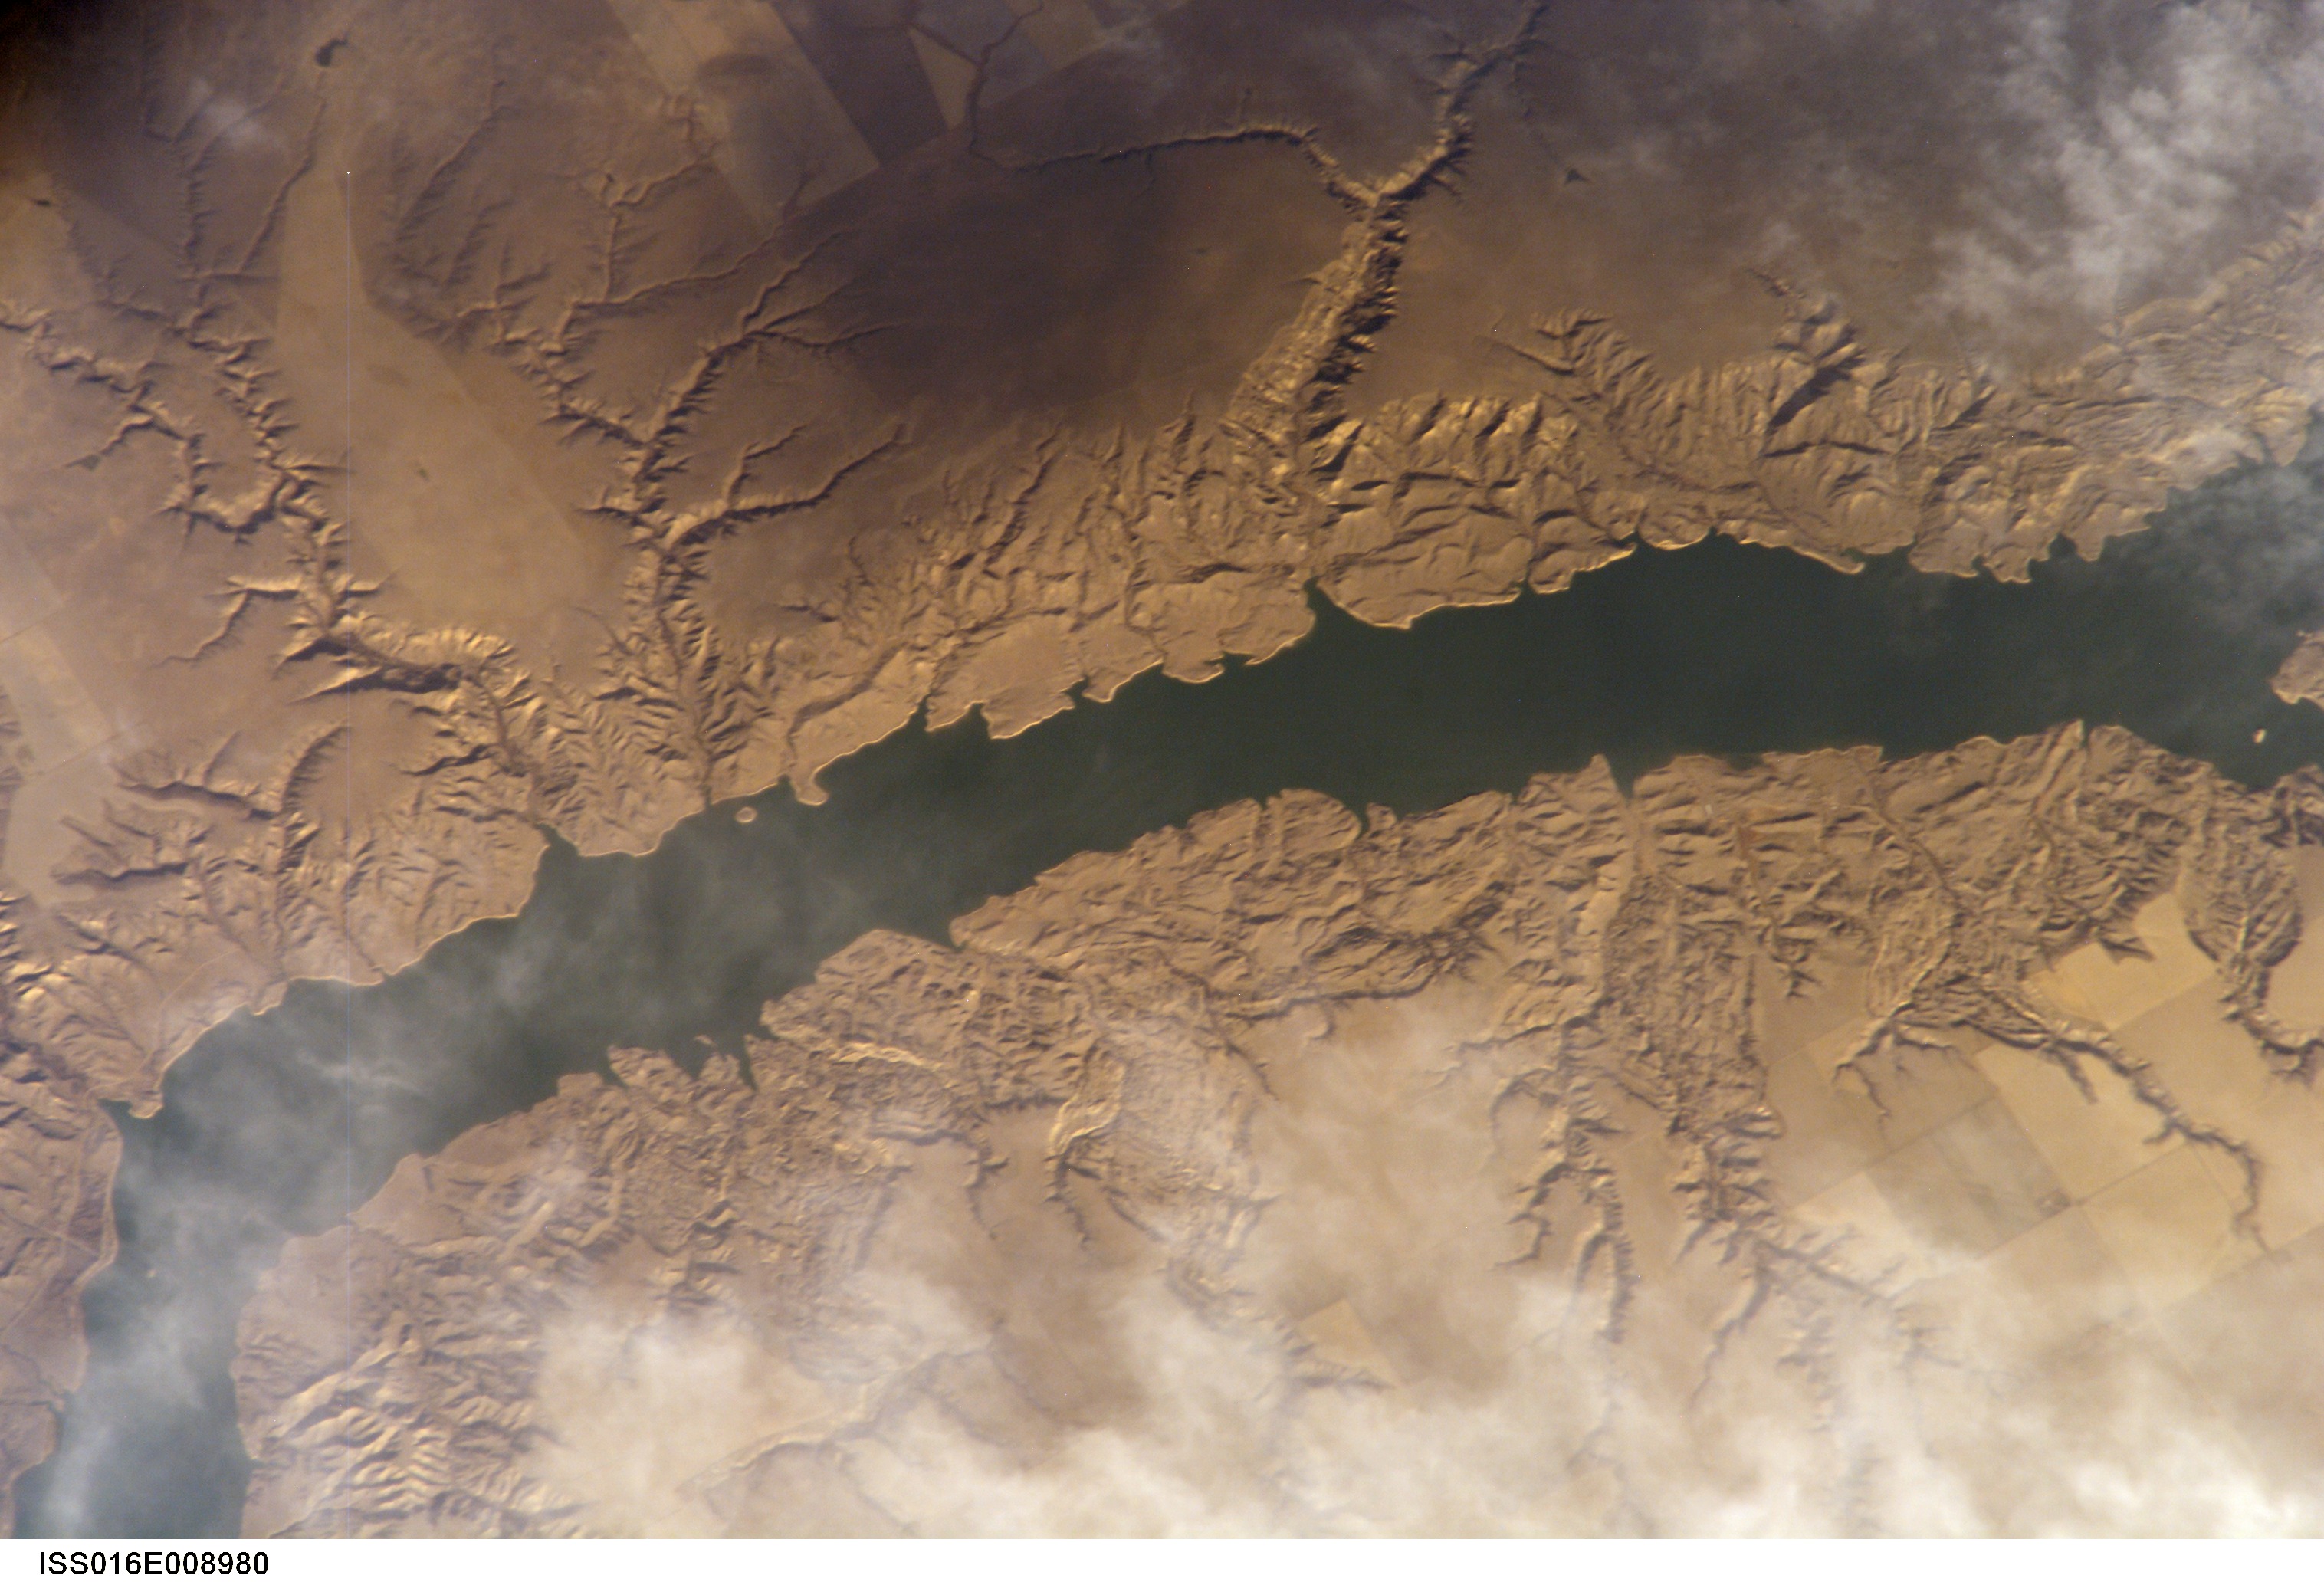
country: CANADA-S
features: L. DIEFENBAKER, DRAINAGE
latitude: 50.7
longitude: -108.0
